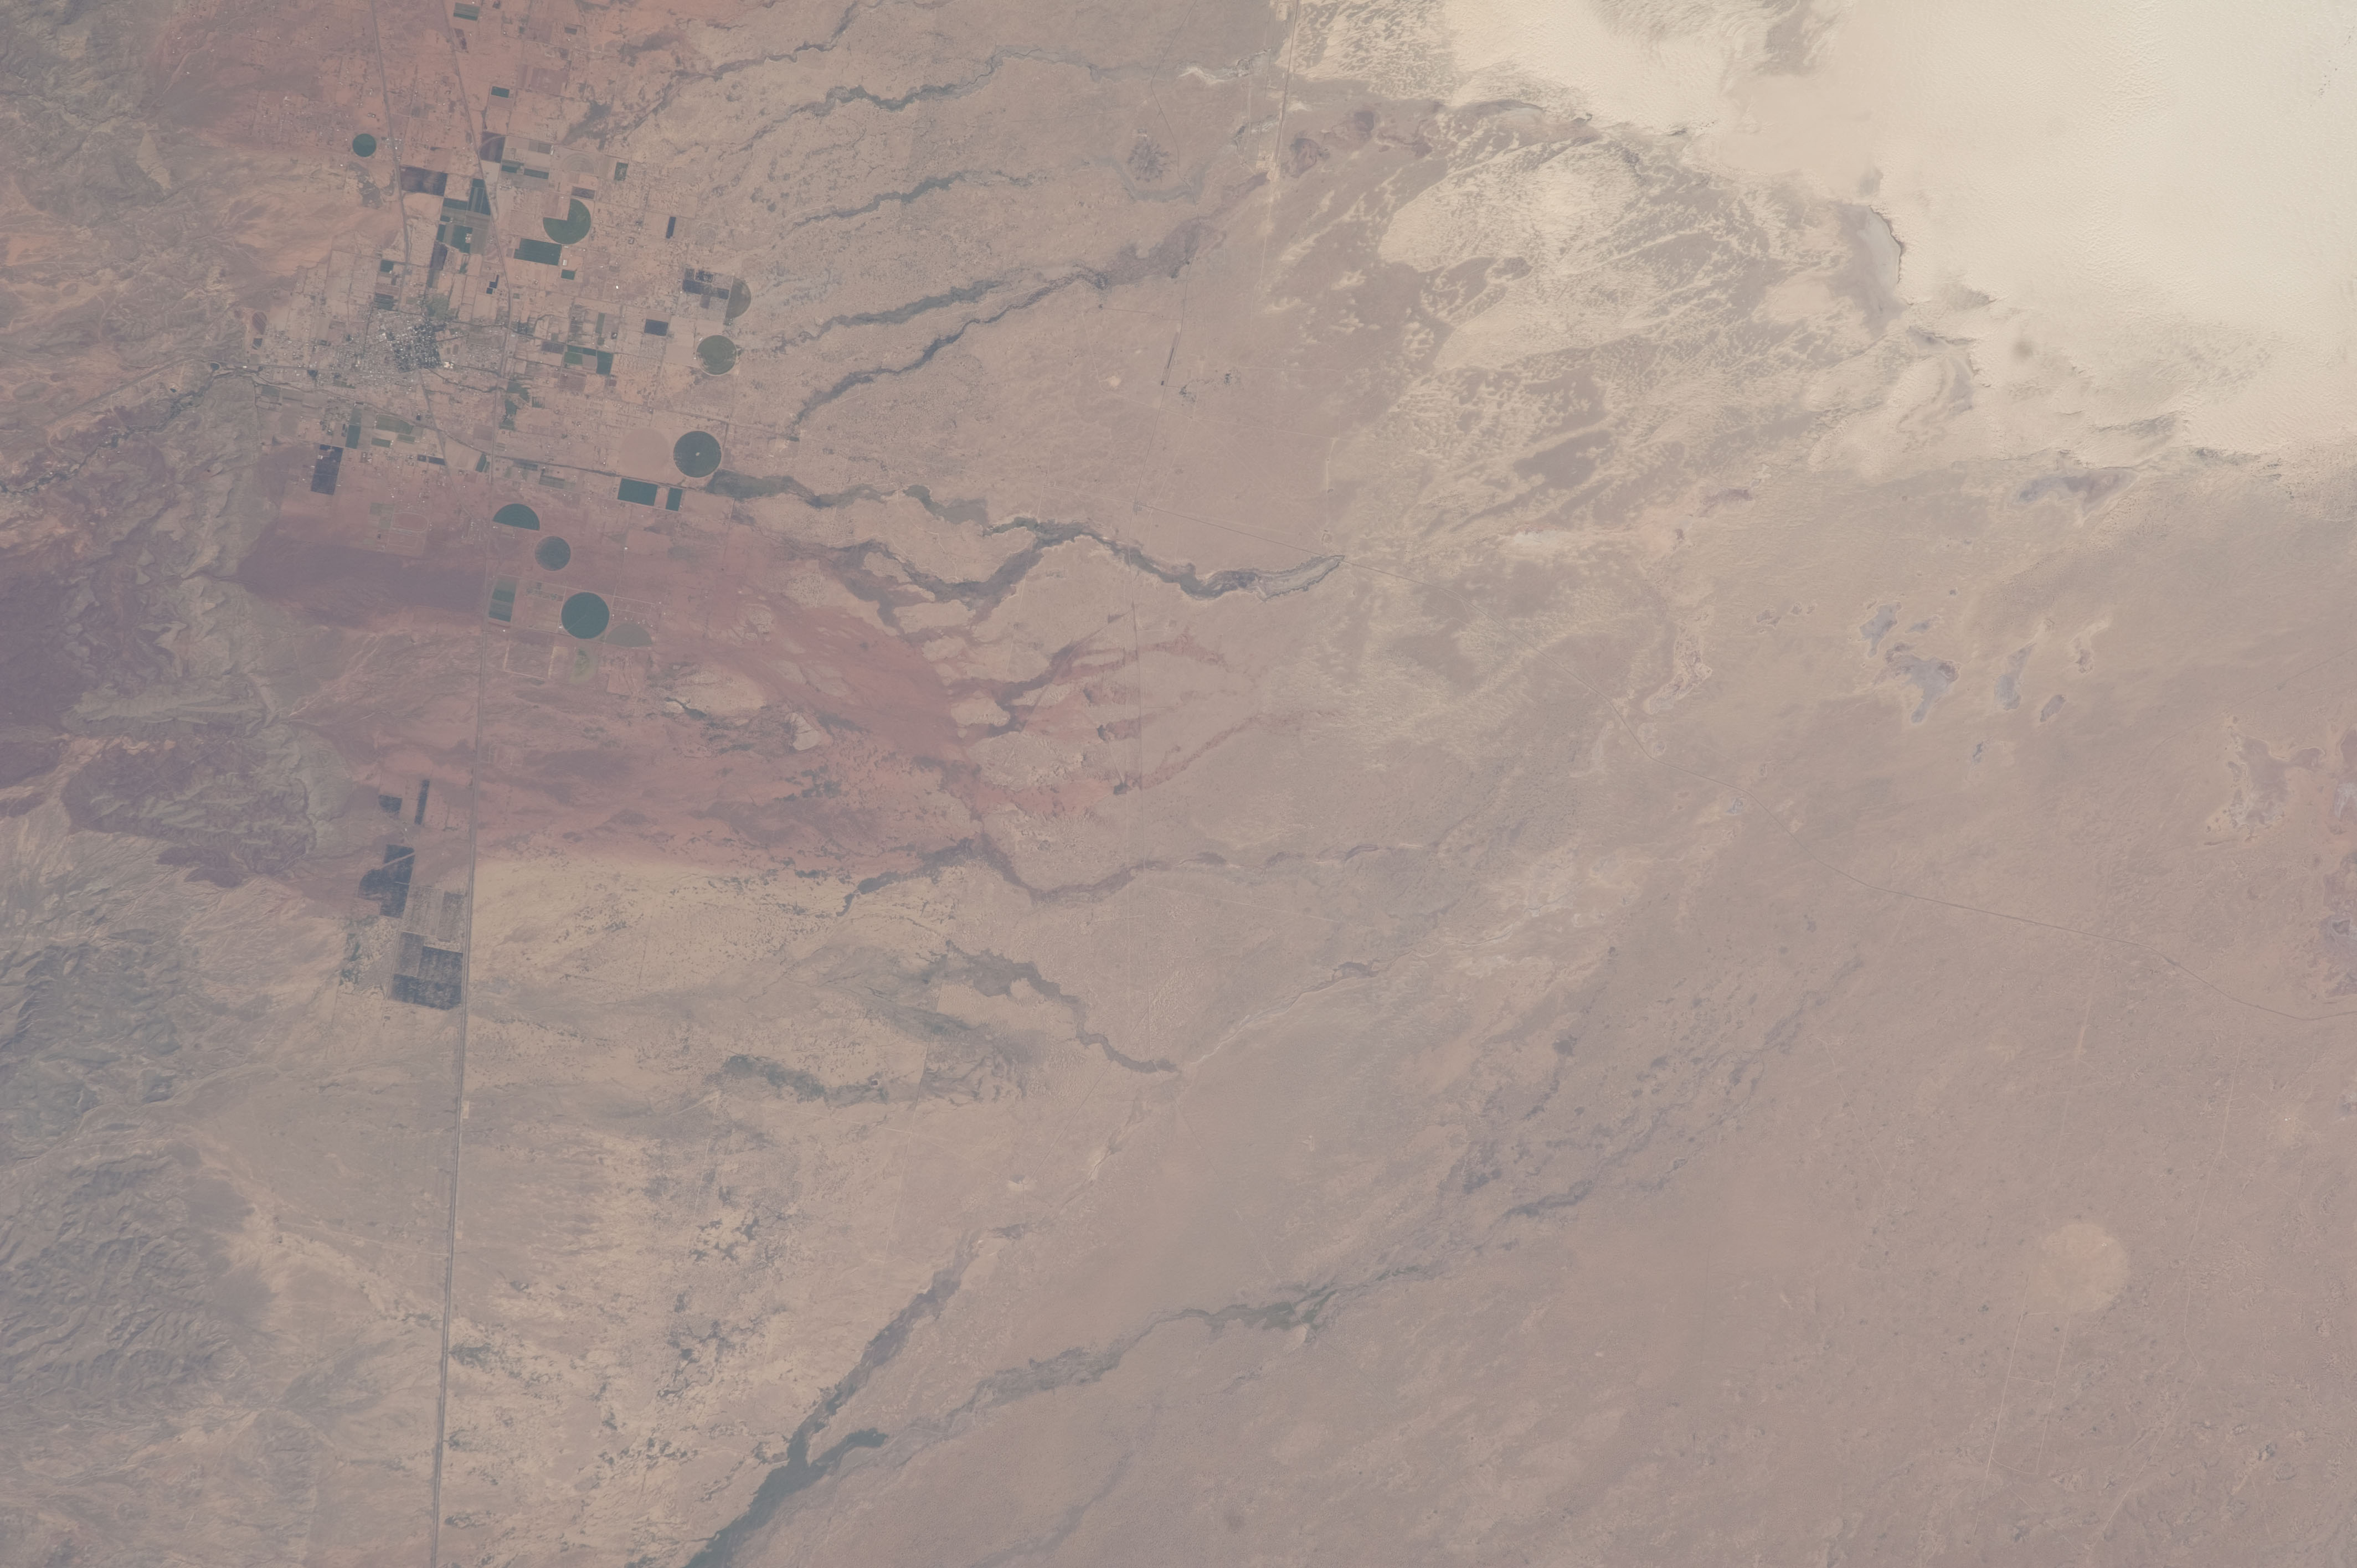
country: USA-NEW MEXICO
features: TULAROSA, WHITE SANDS MISSLE RANGE, AGR.
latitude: 33.1
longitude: -106.2
